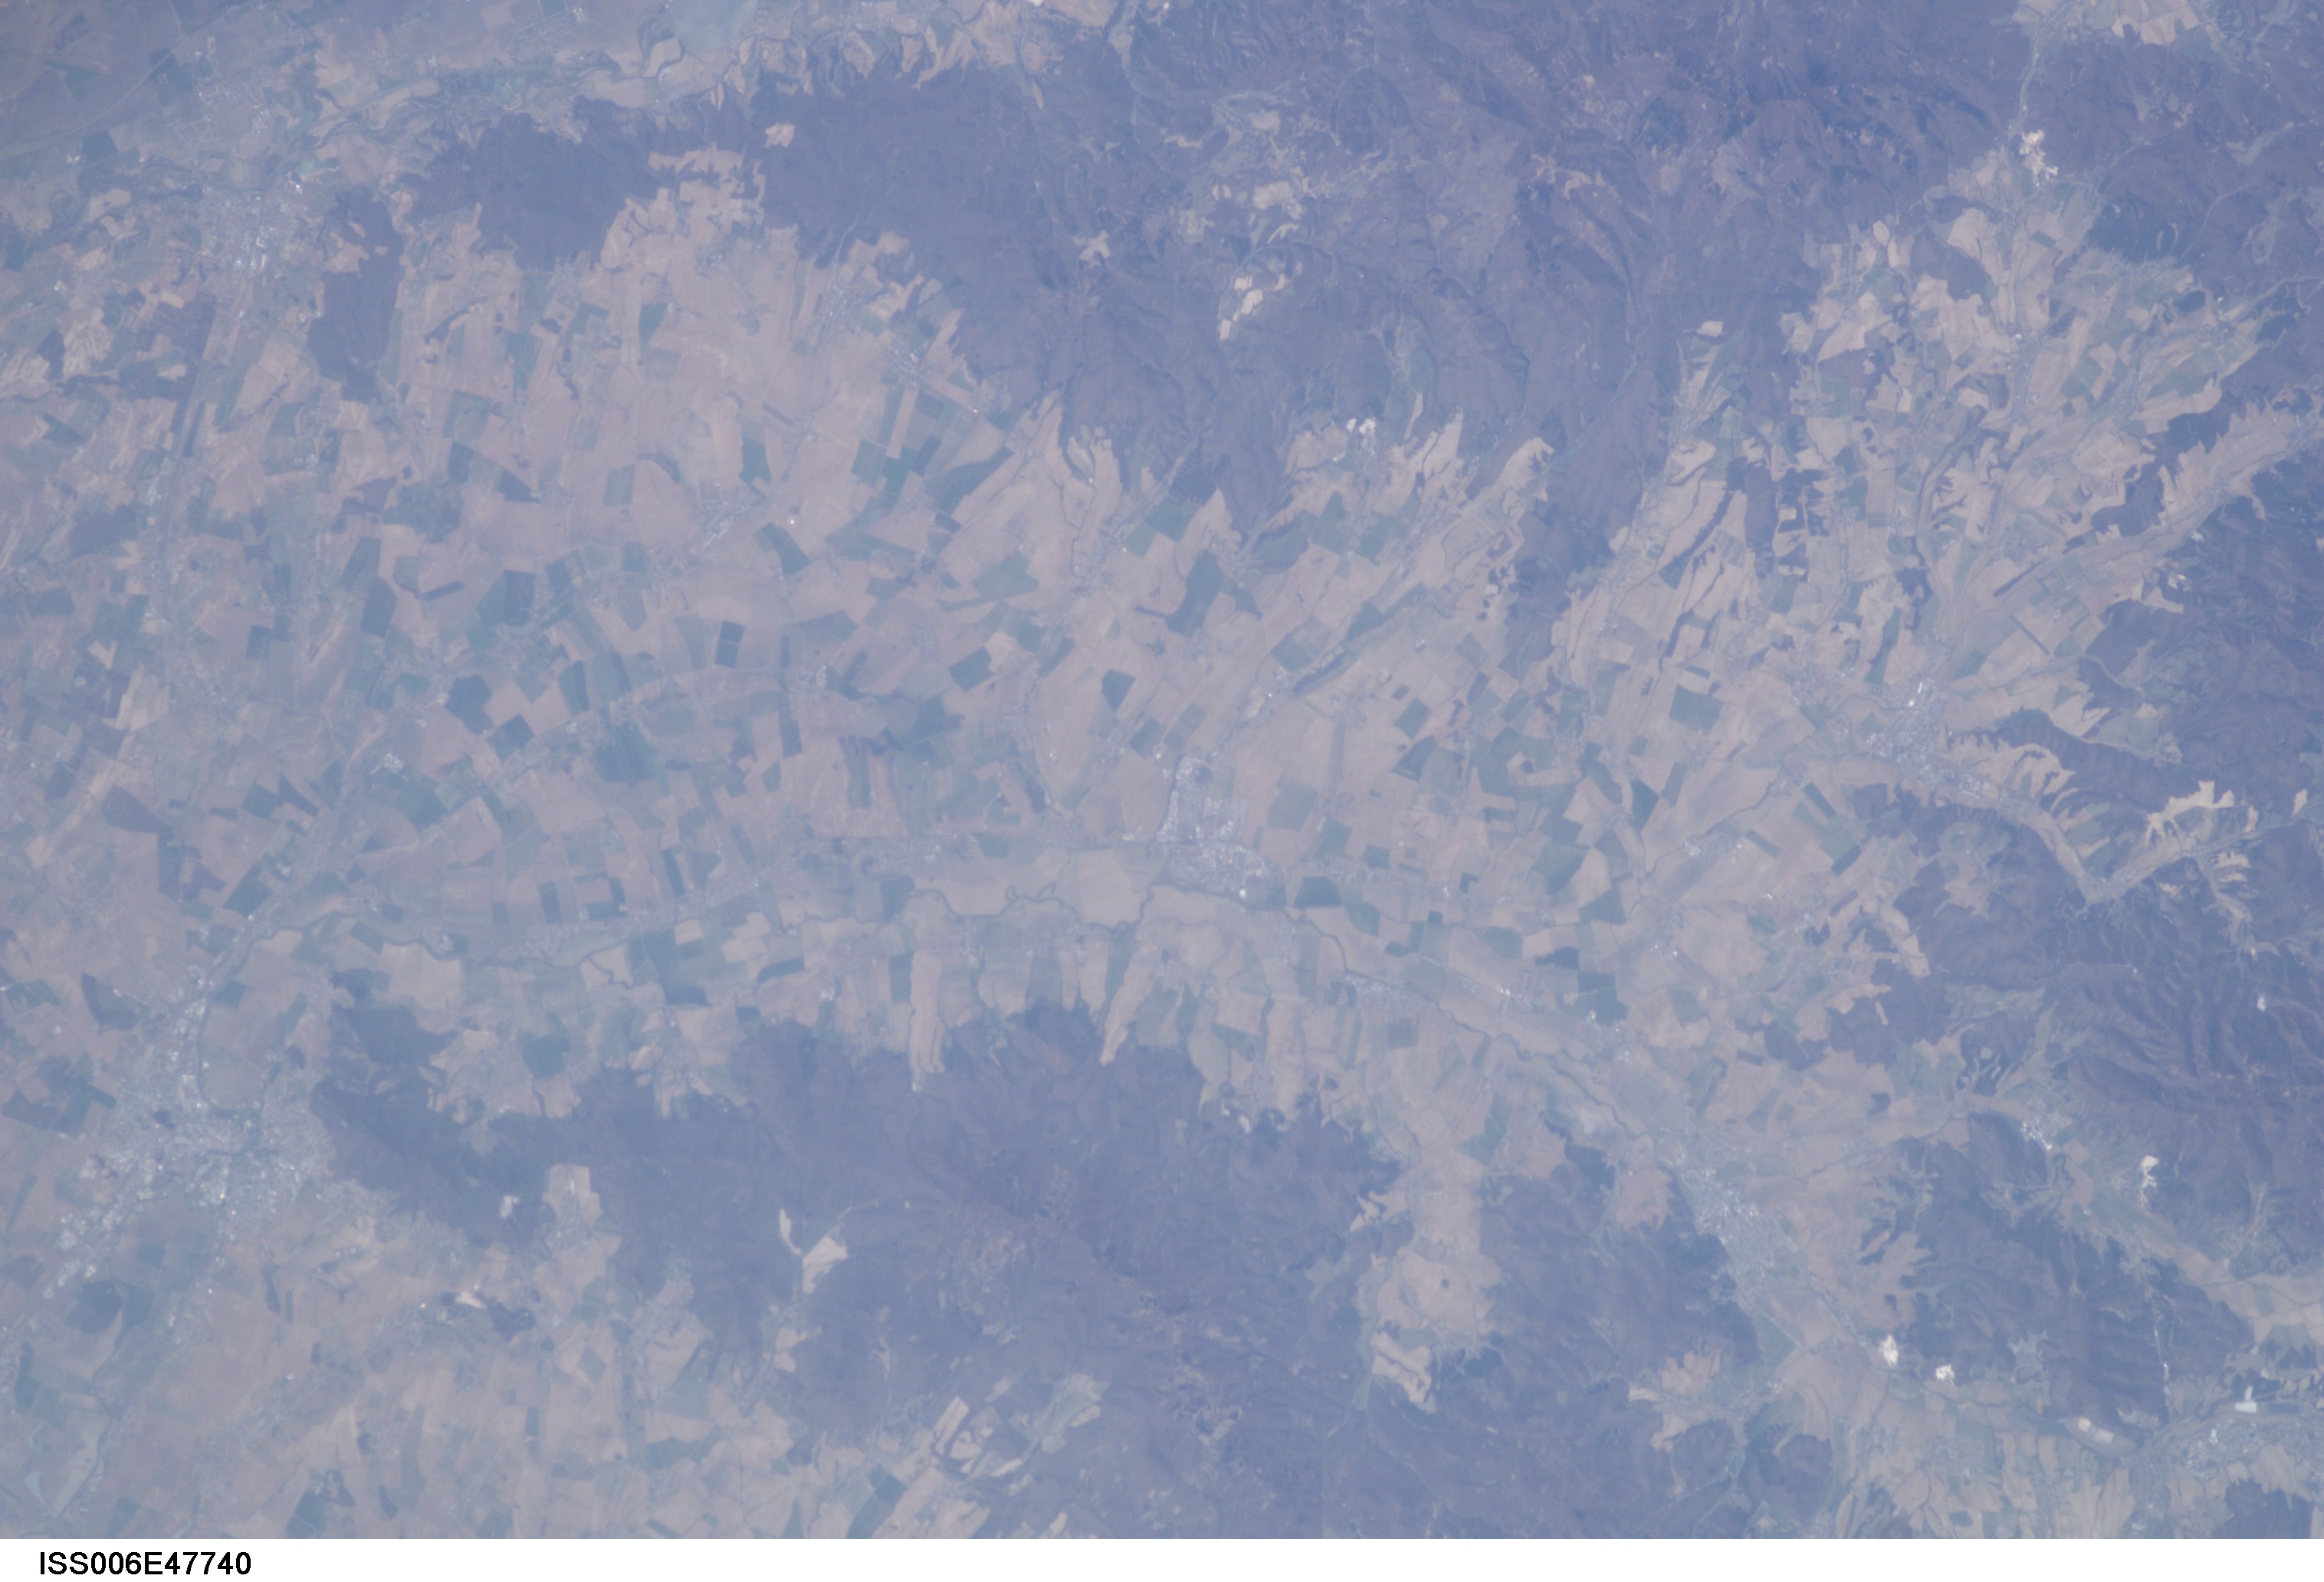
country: SLOVAKIA
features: OLD NITRA RIVER
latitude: 48.5
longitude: 18.0
